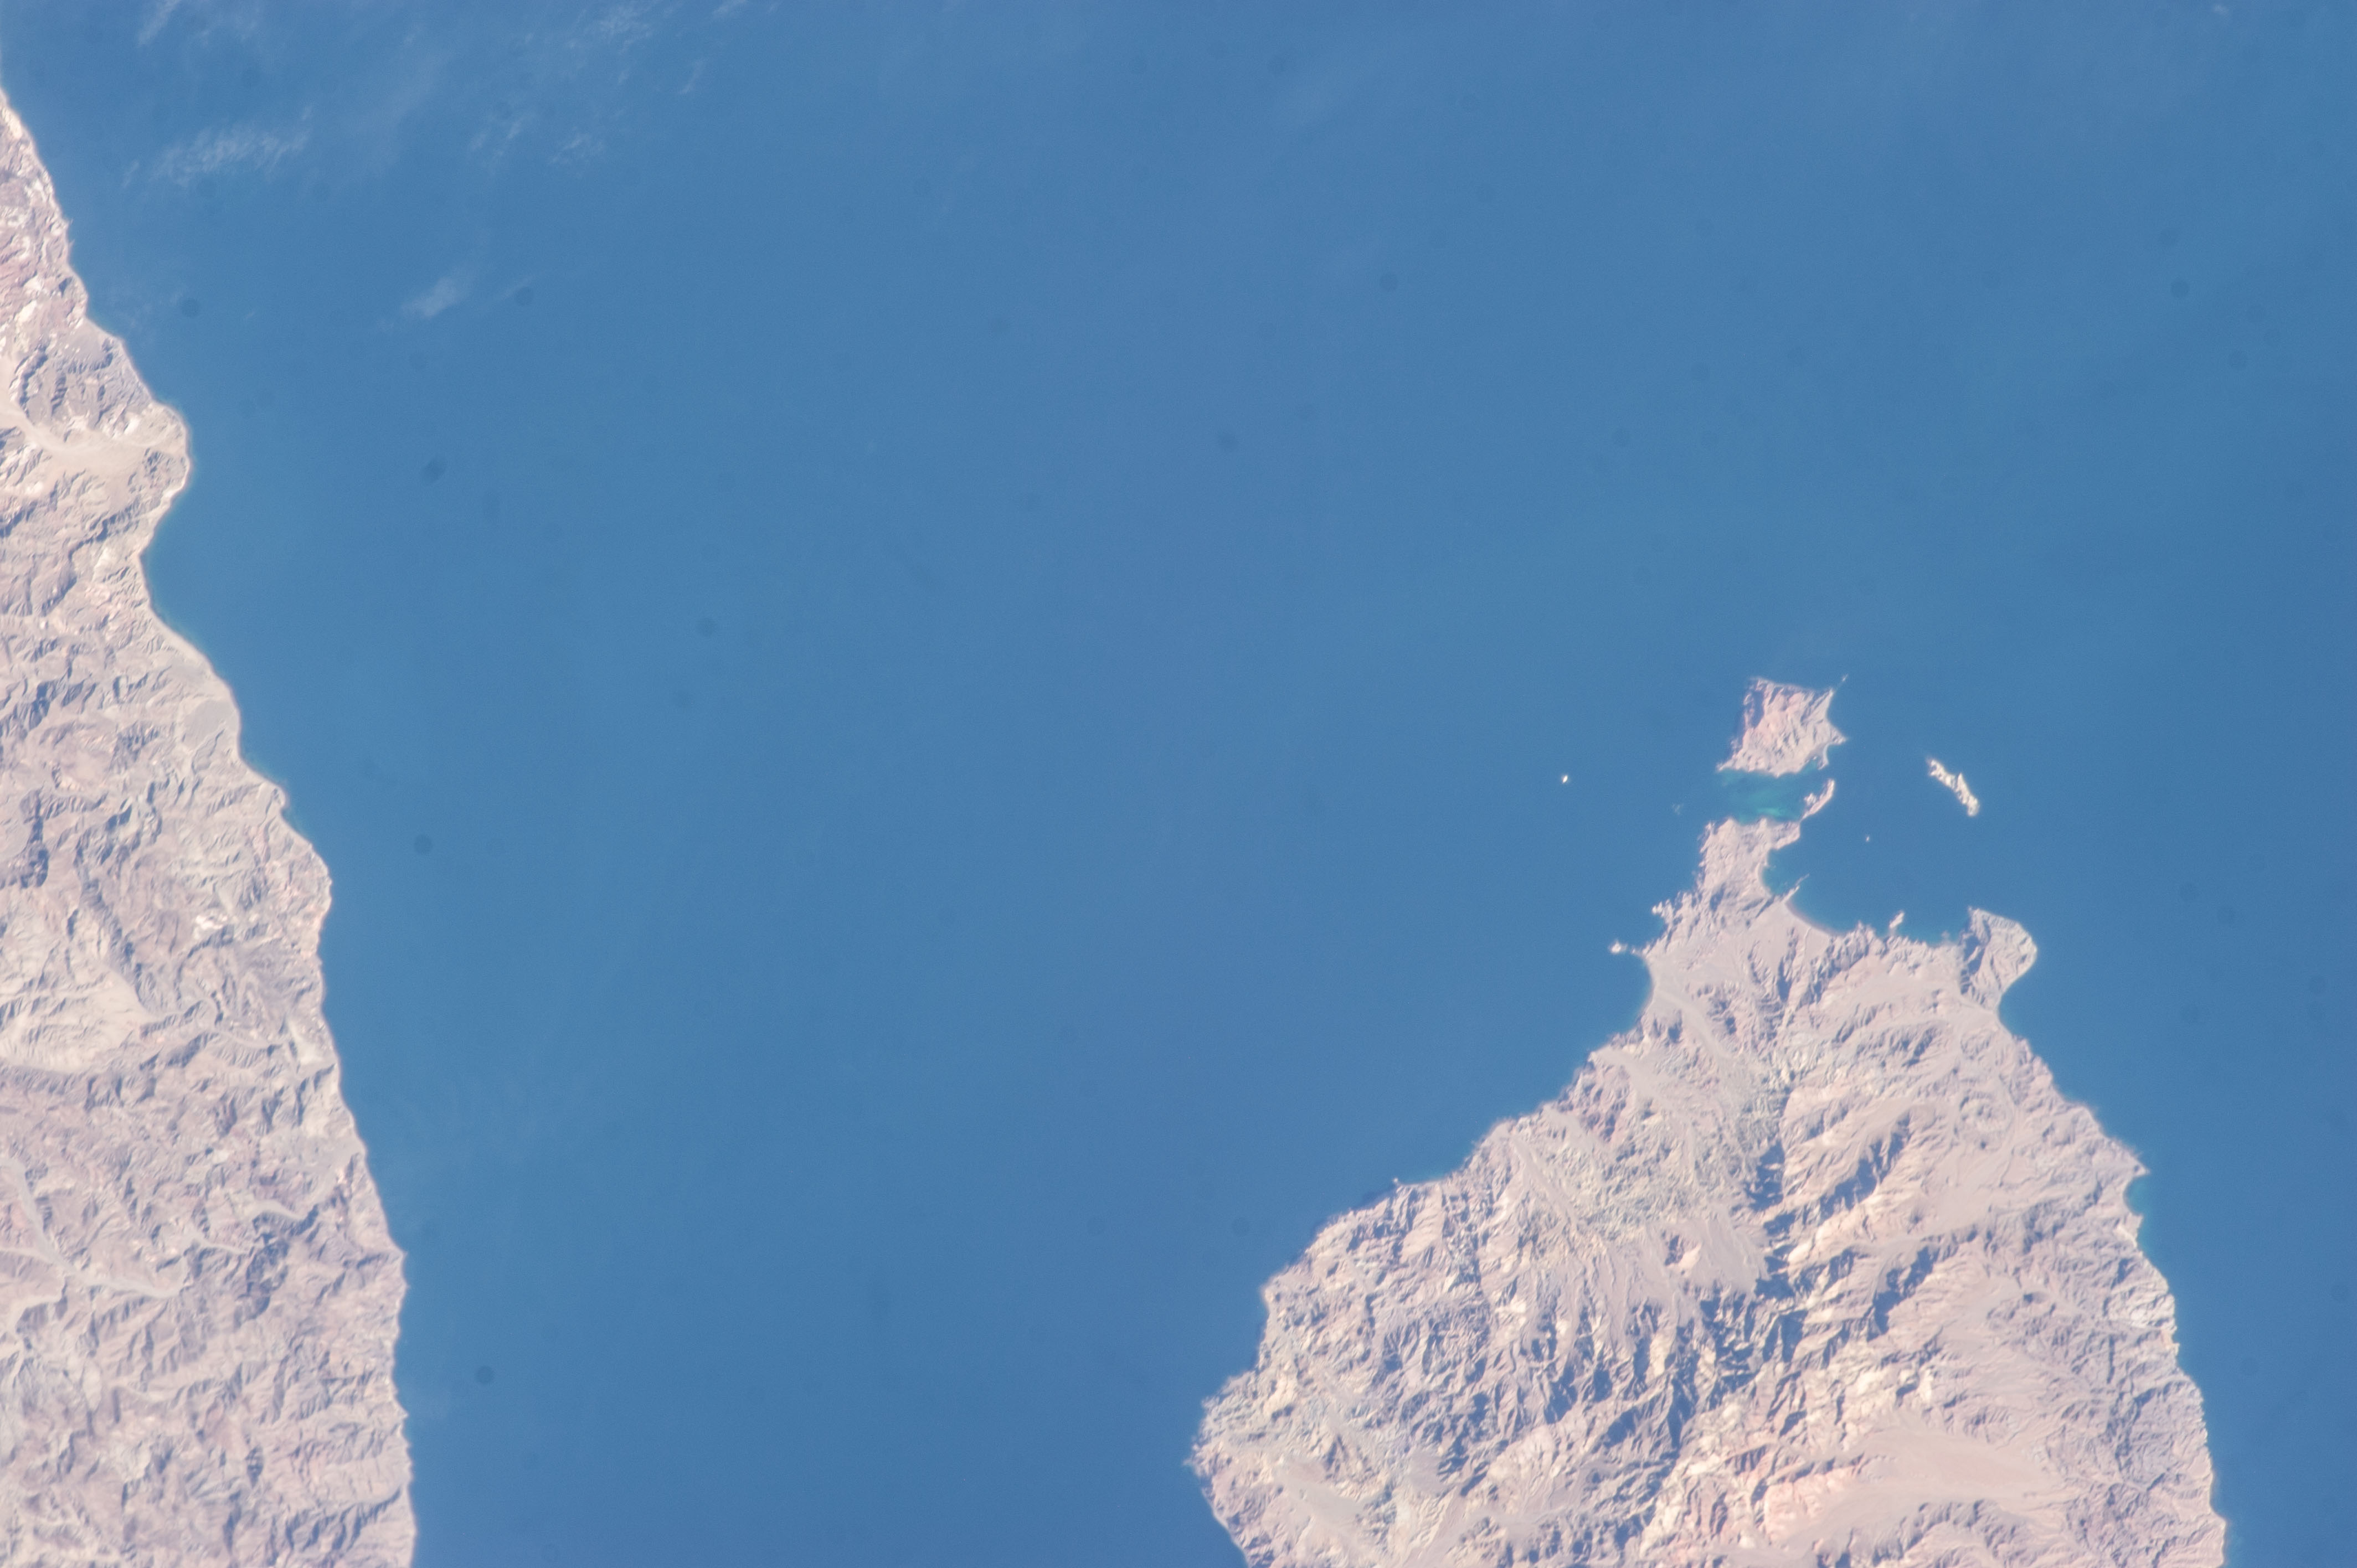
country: MEXICO
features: ANGEL DE LA GUARDIA ISLAND, BAJA CALIFORNIAN COAST, GULF OF CALIFORNIA
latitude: 29.5
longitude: -113.7
